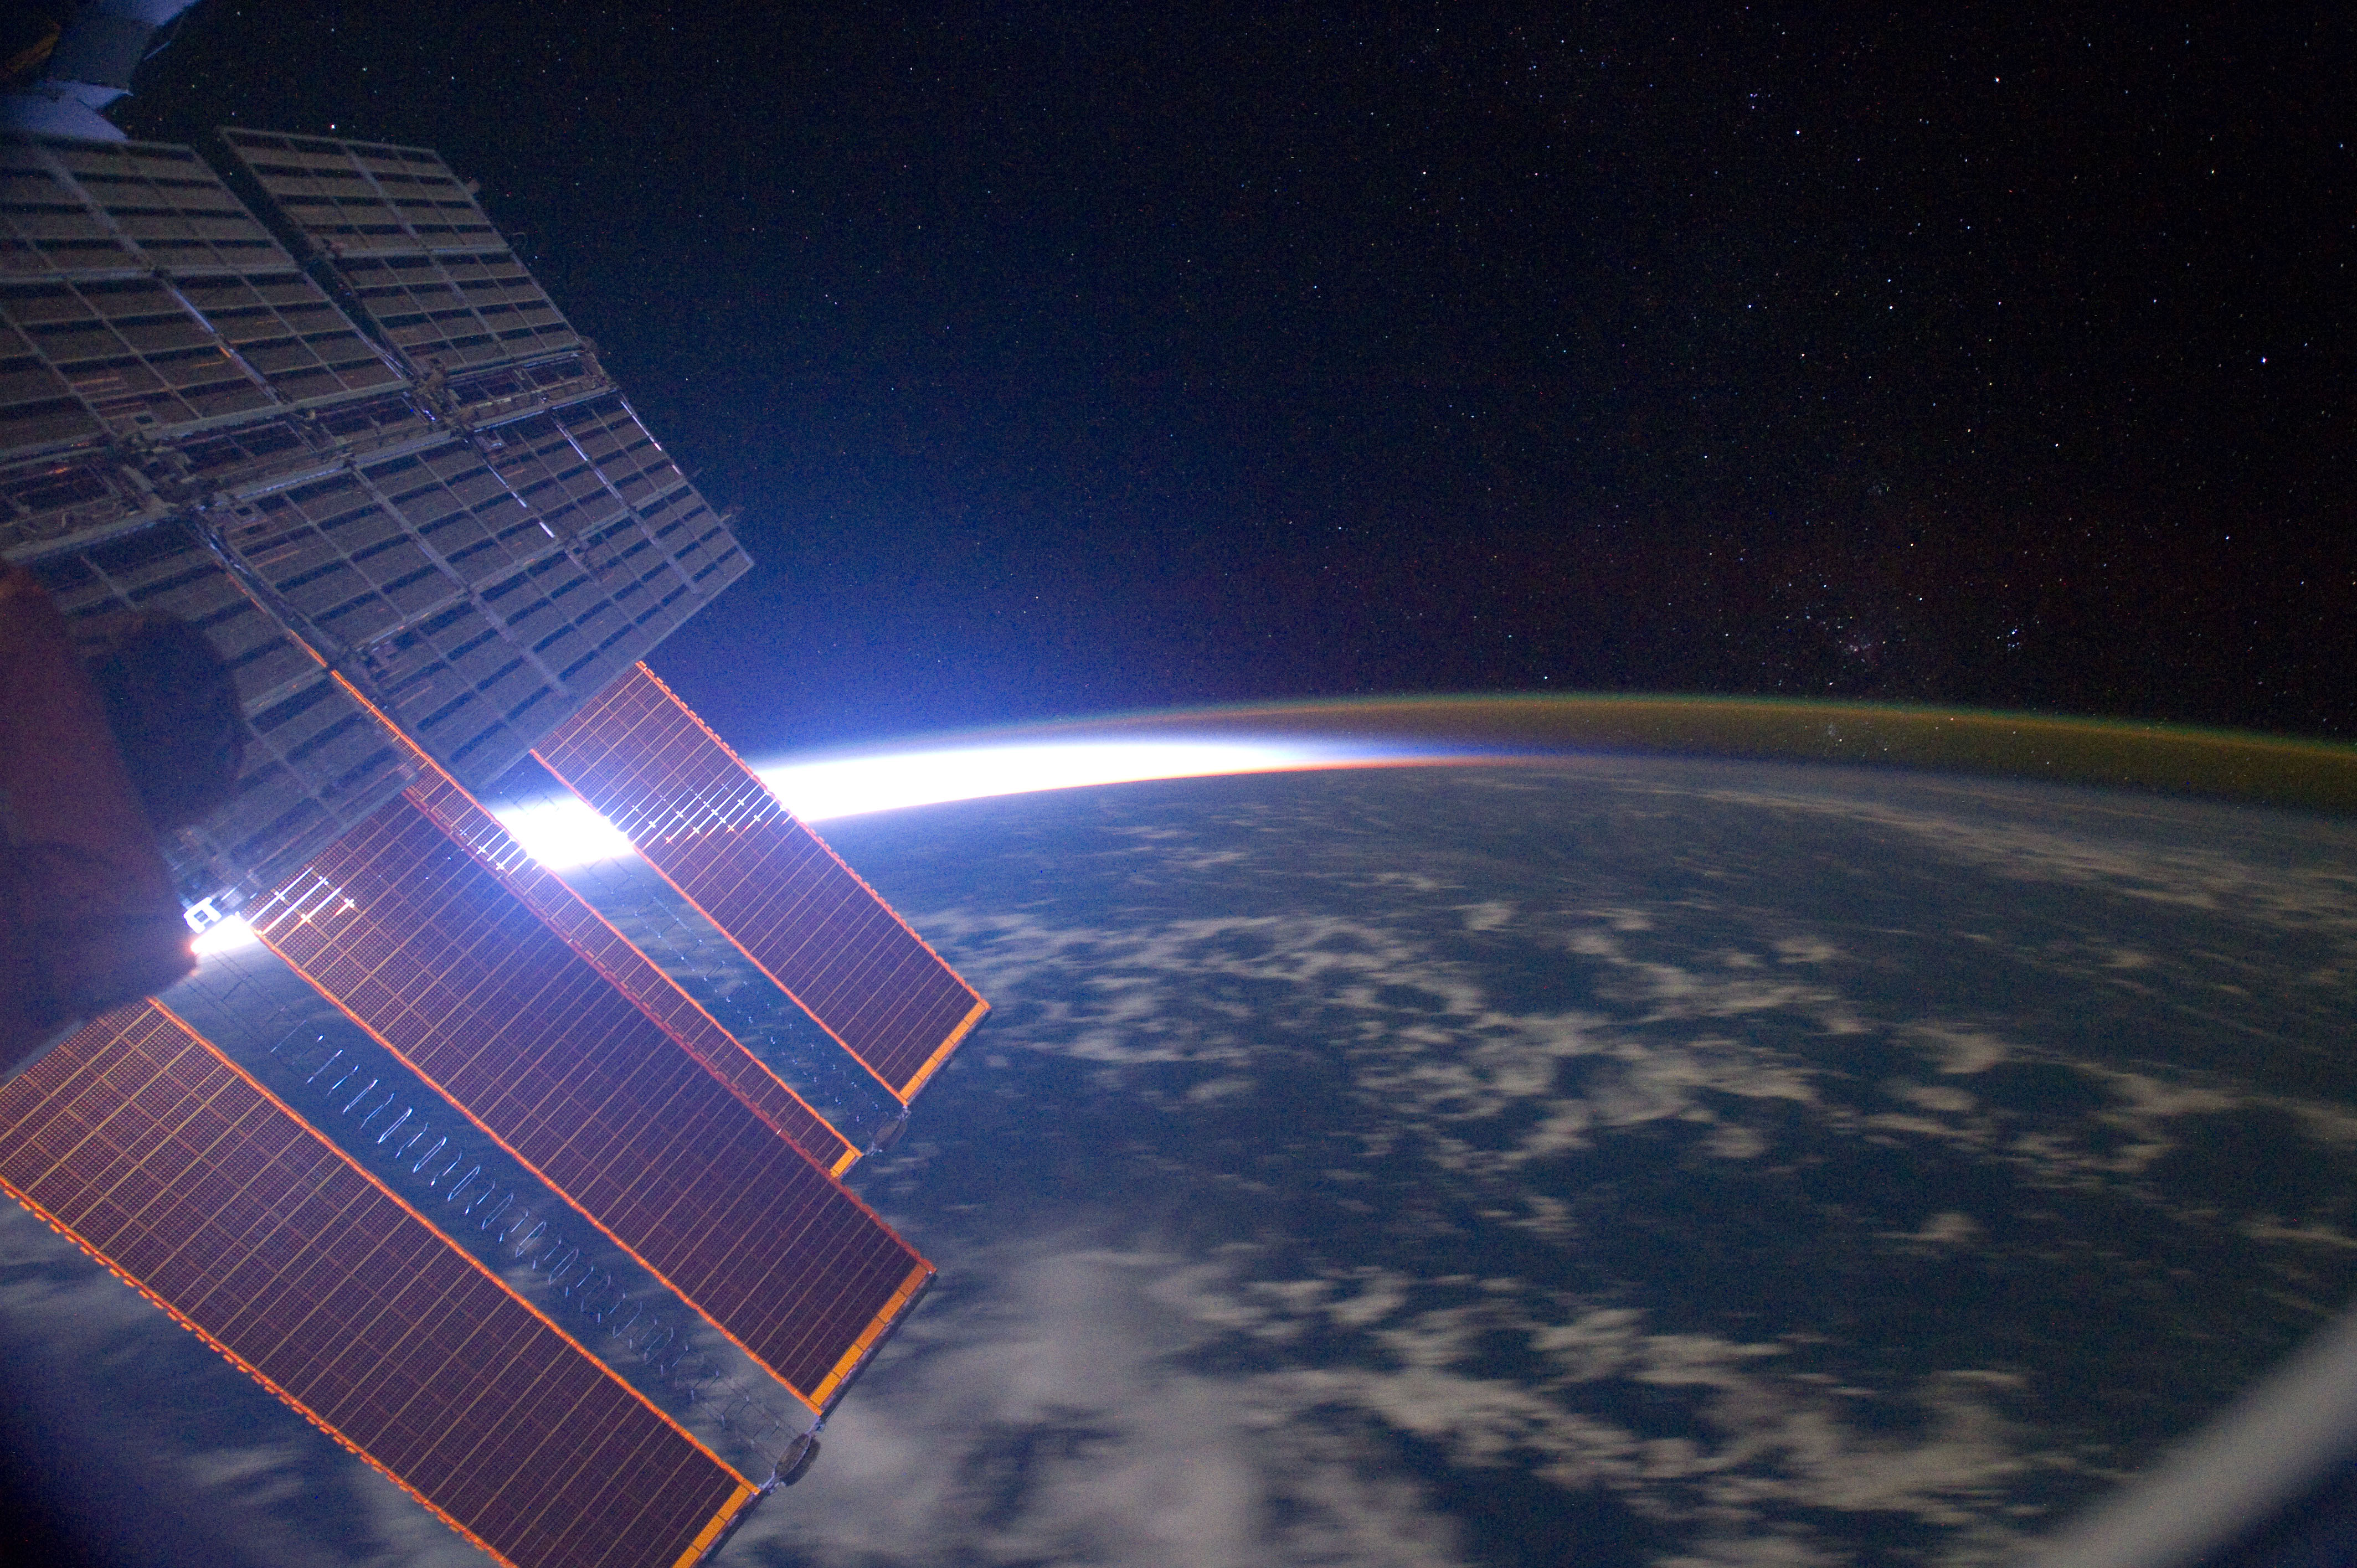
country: ATMOSPHERIC LIMB
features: AIRGLOW, TERMINATOR, CENTRAL PACIFIC OCEAN
